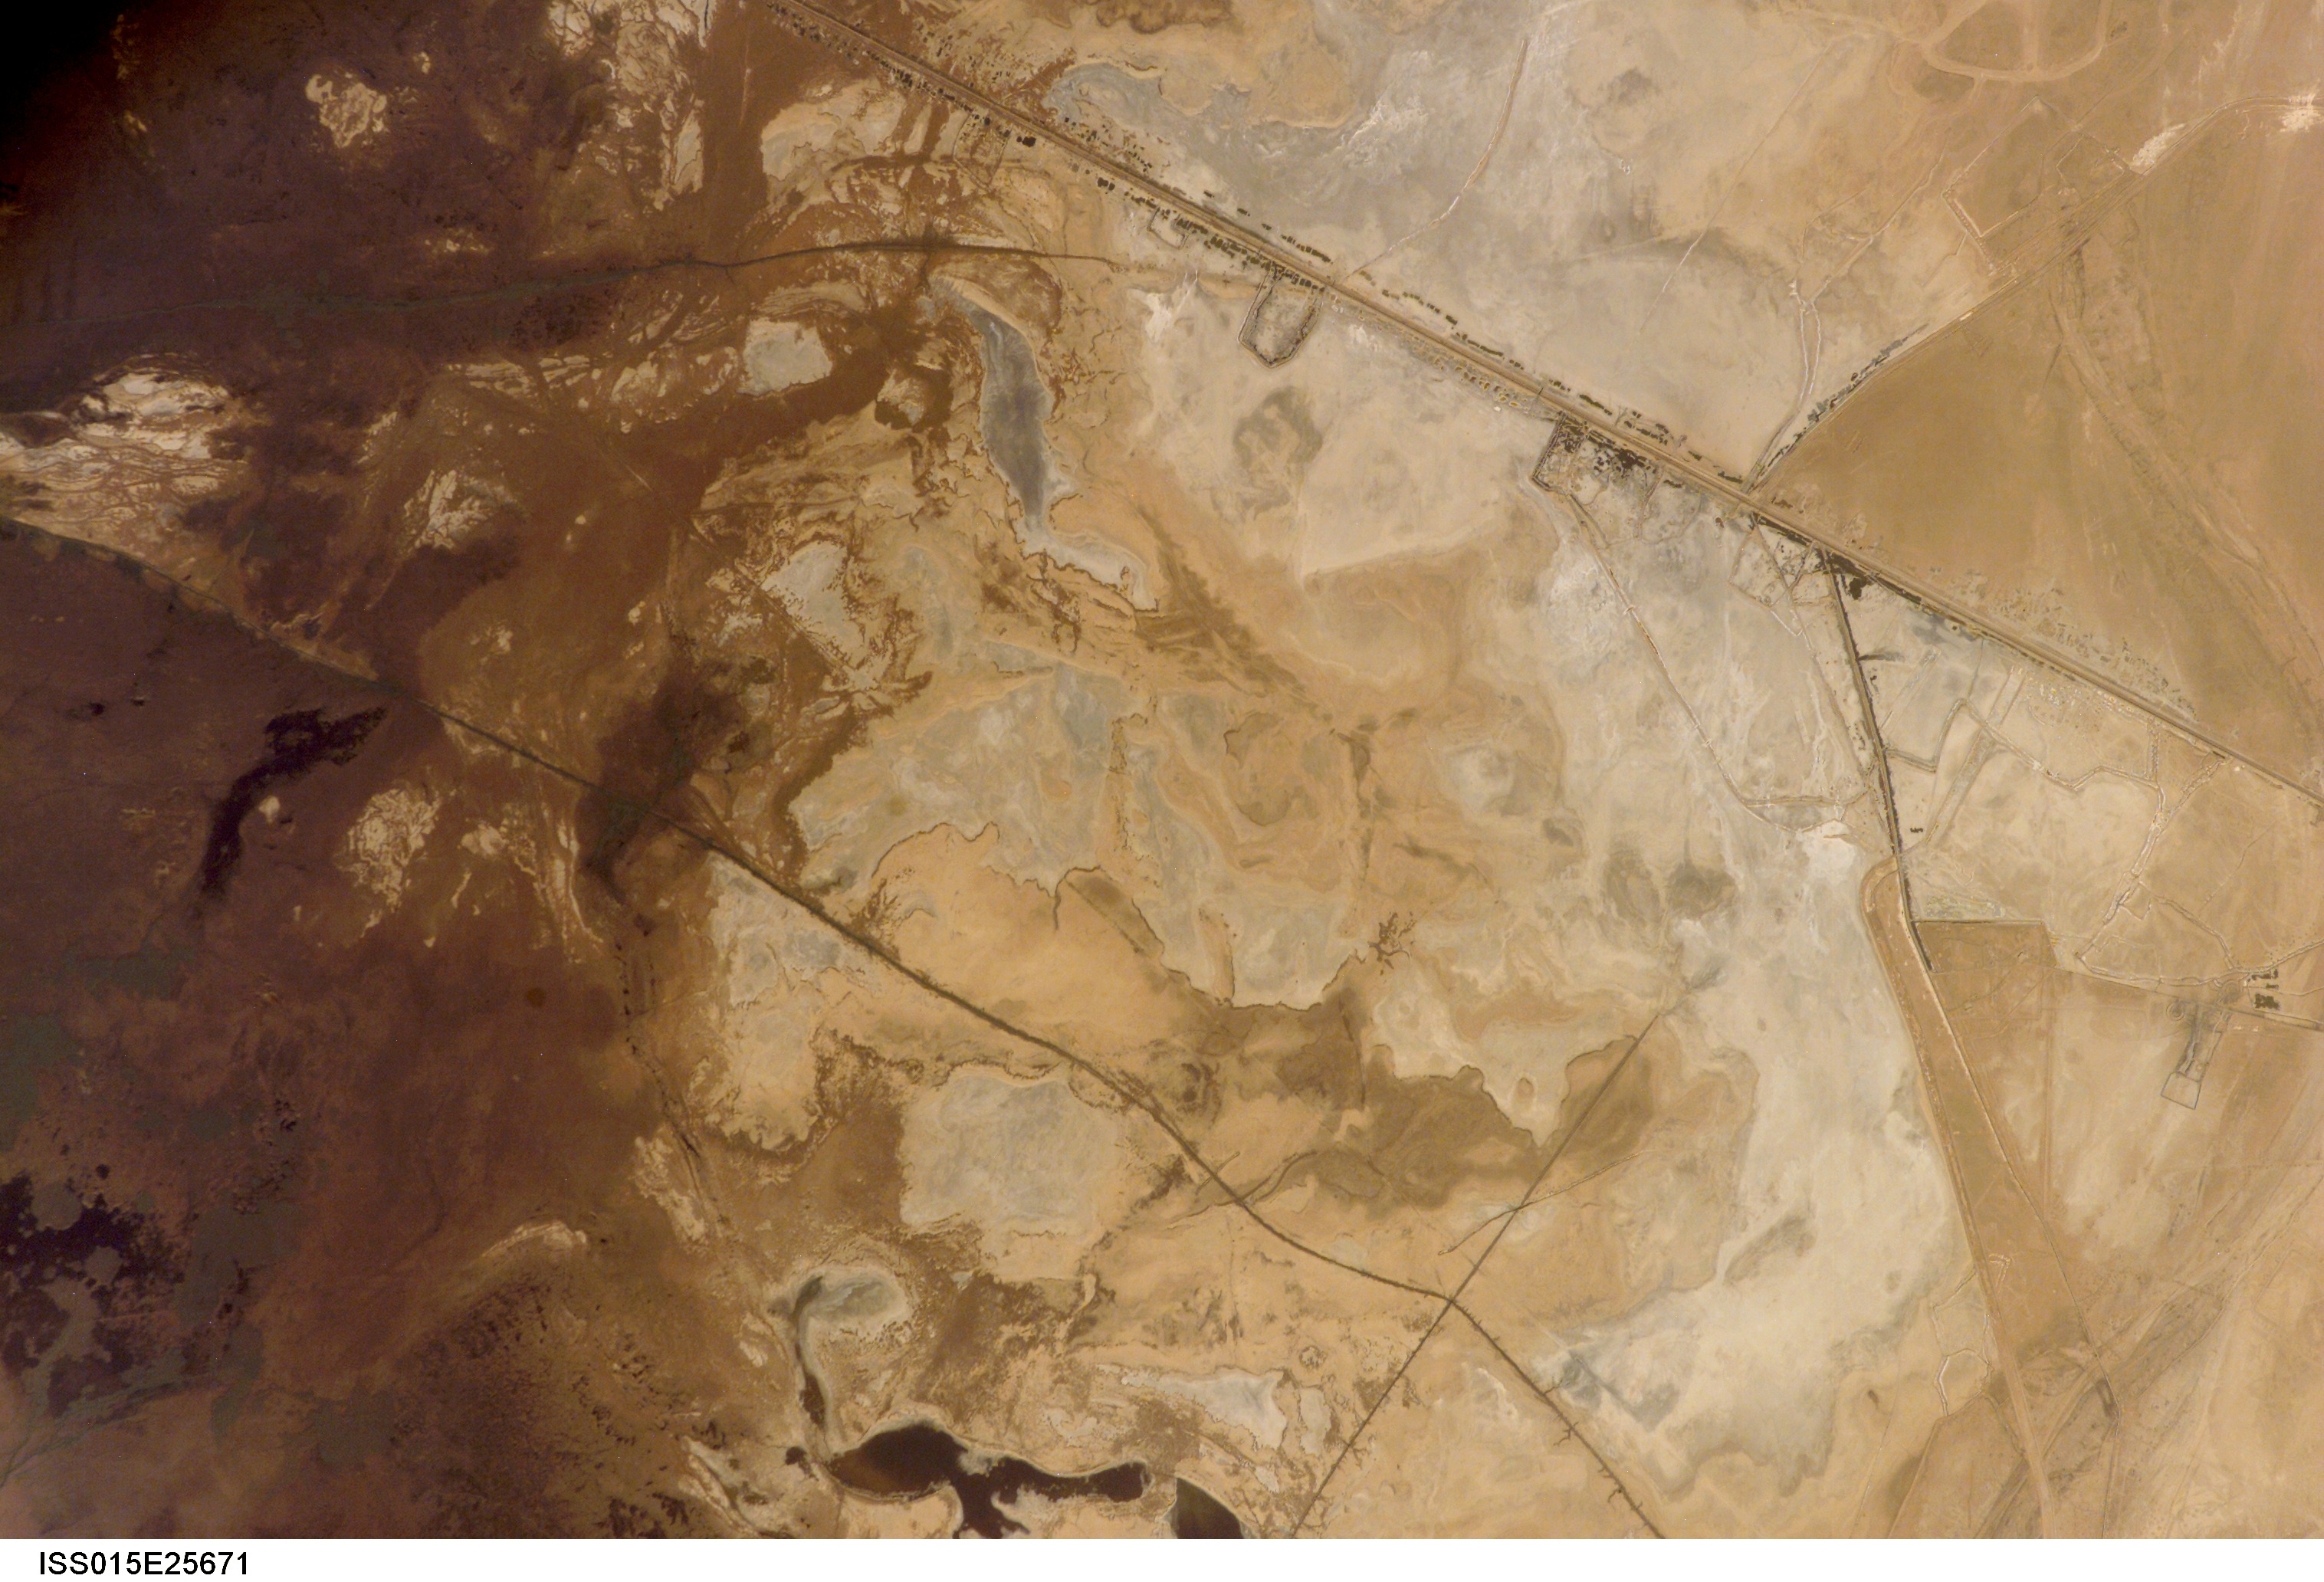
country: IRAN
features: WETLANDS, KARUN R. DELTA, AGR.
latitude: 30.5
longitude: 48.5
